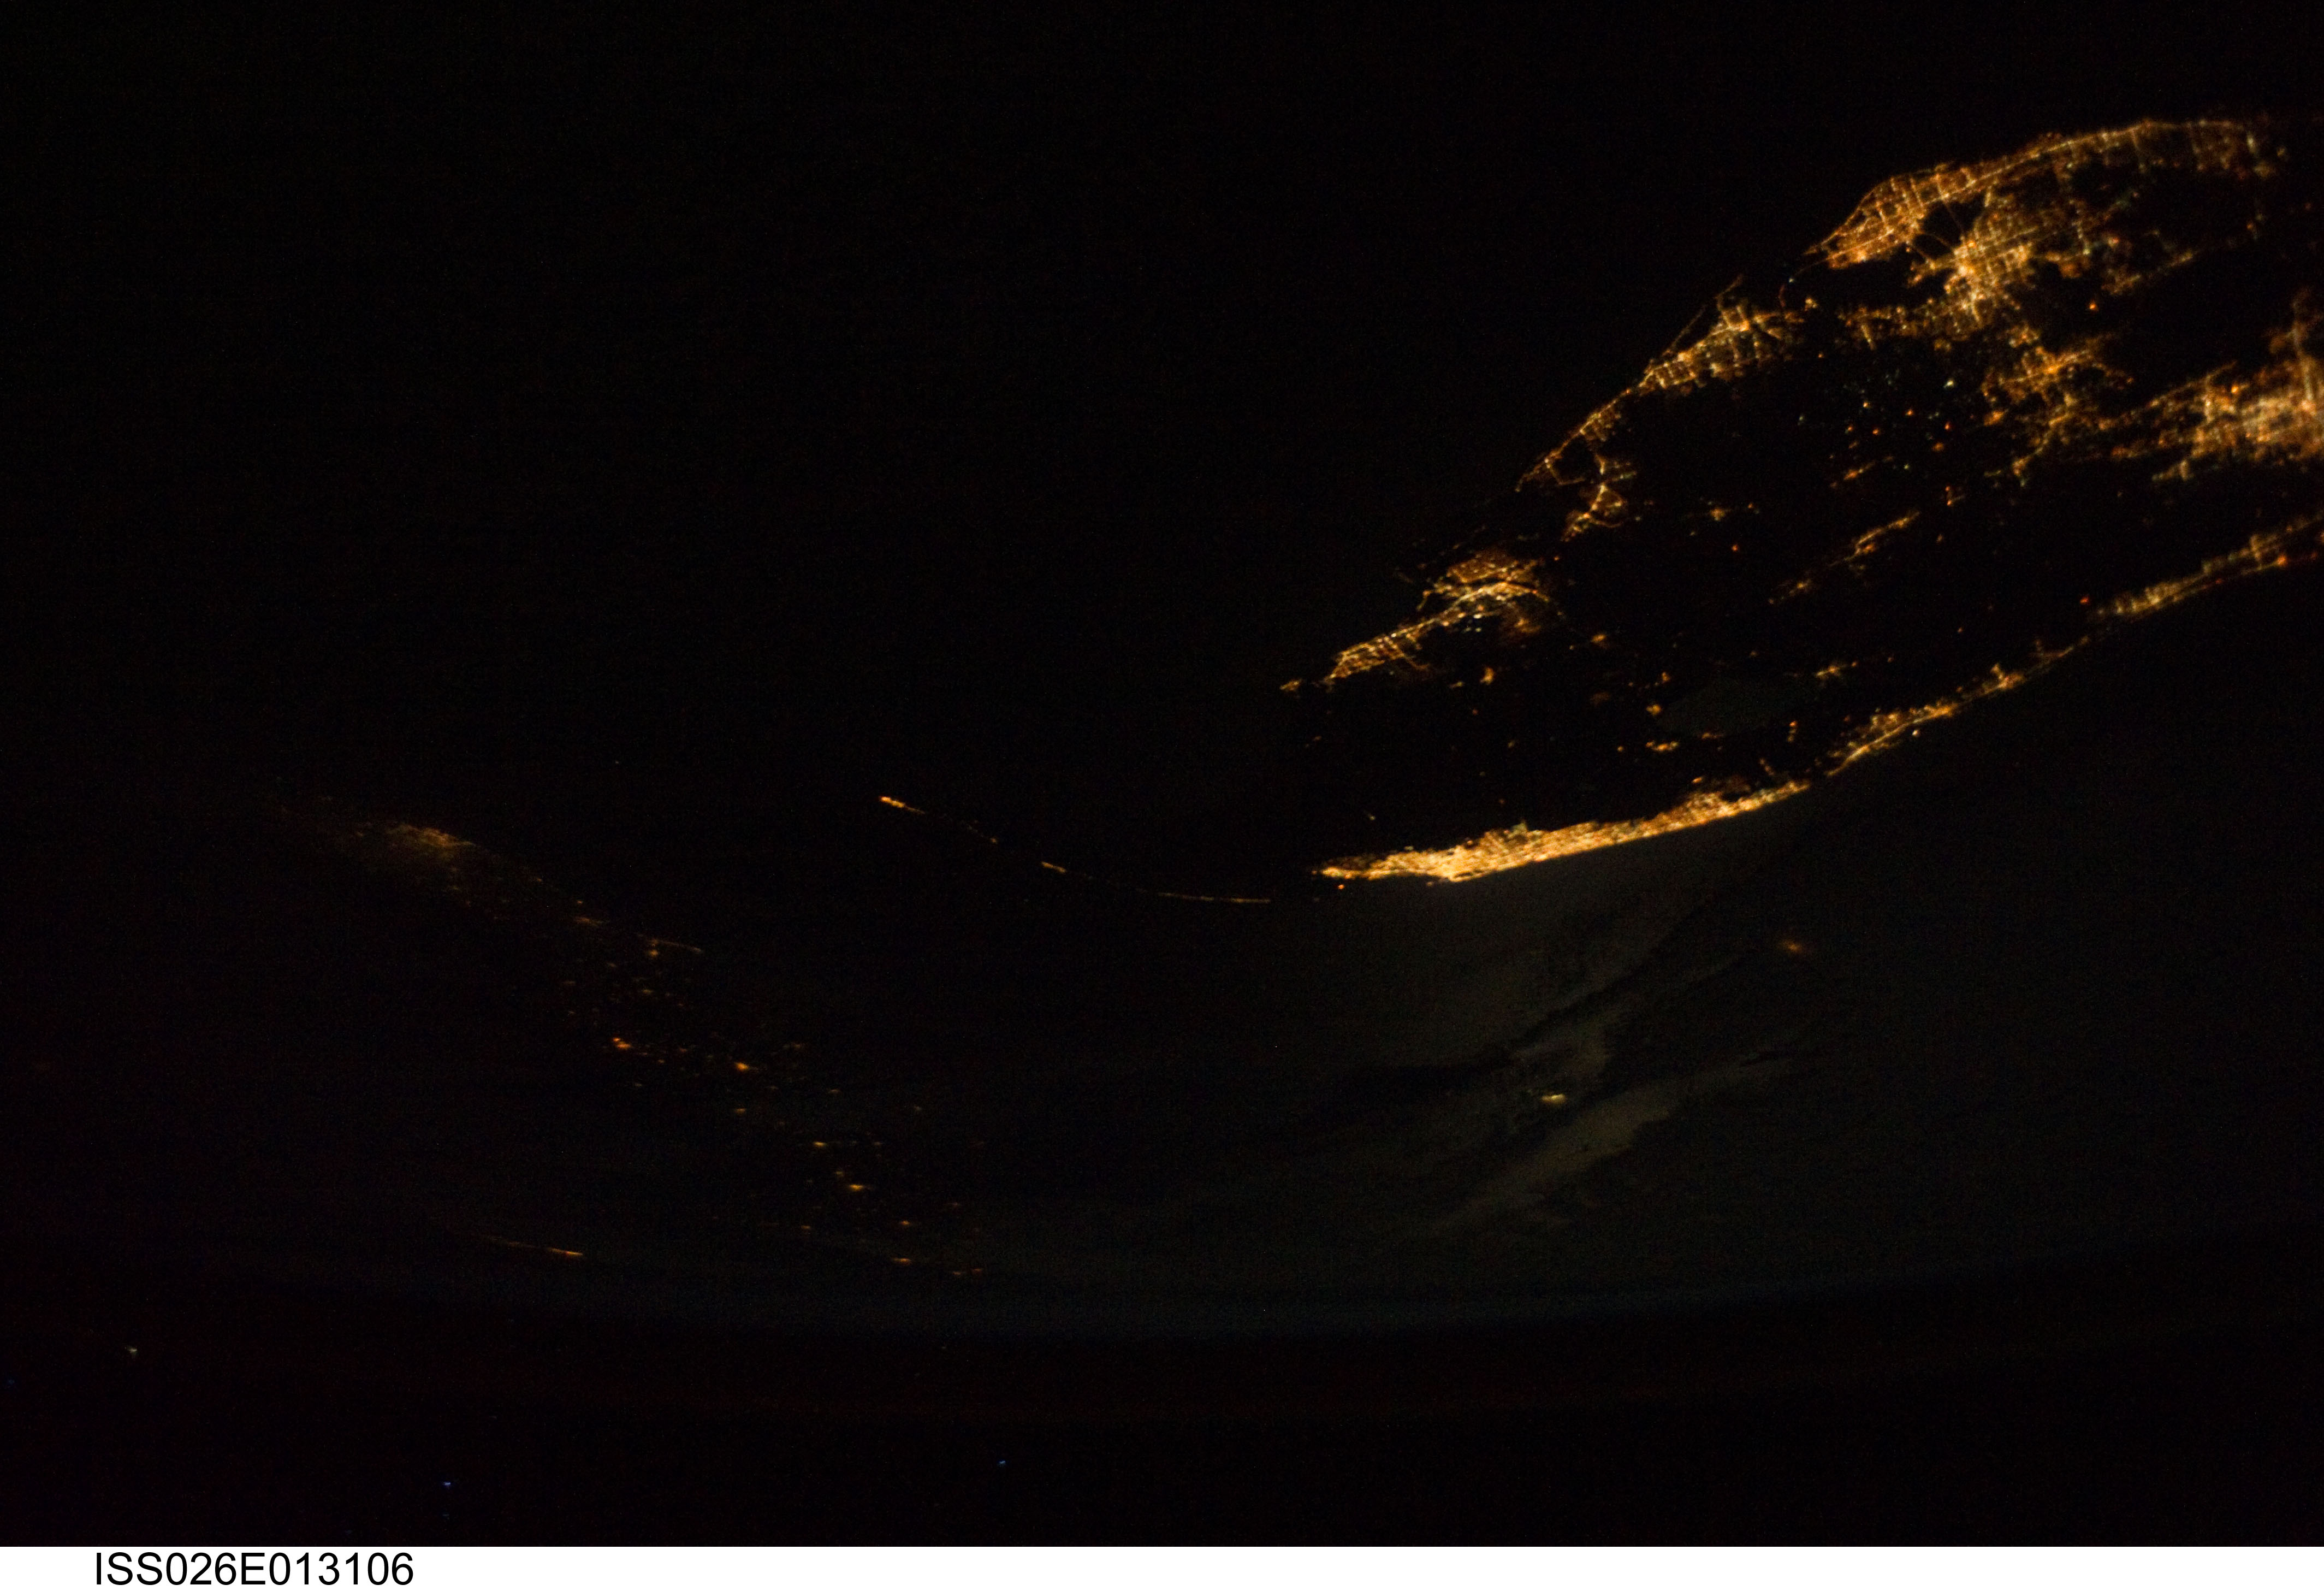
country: USA-FLORIDA
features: PAN-SOUTHERN FLORIDA PENINSULA-CUBA REGION AT NIGHT, EARTH LIMB
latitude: 25.5
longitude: -82.0
